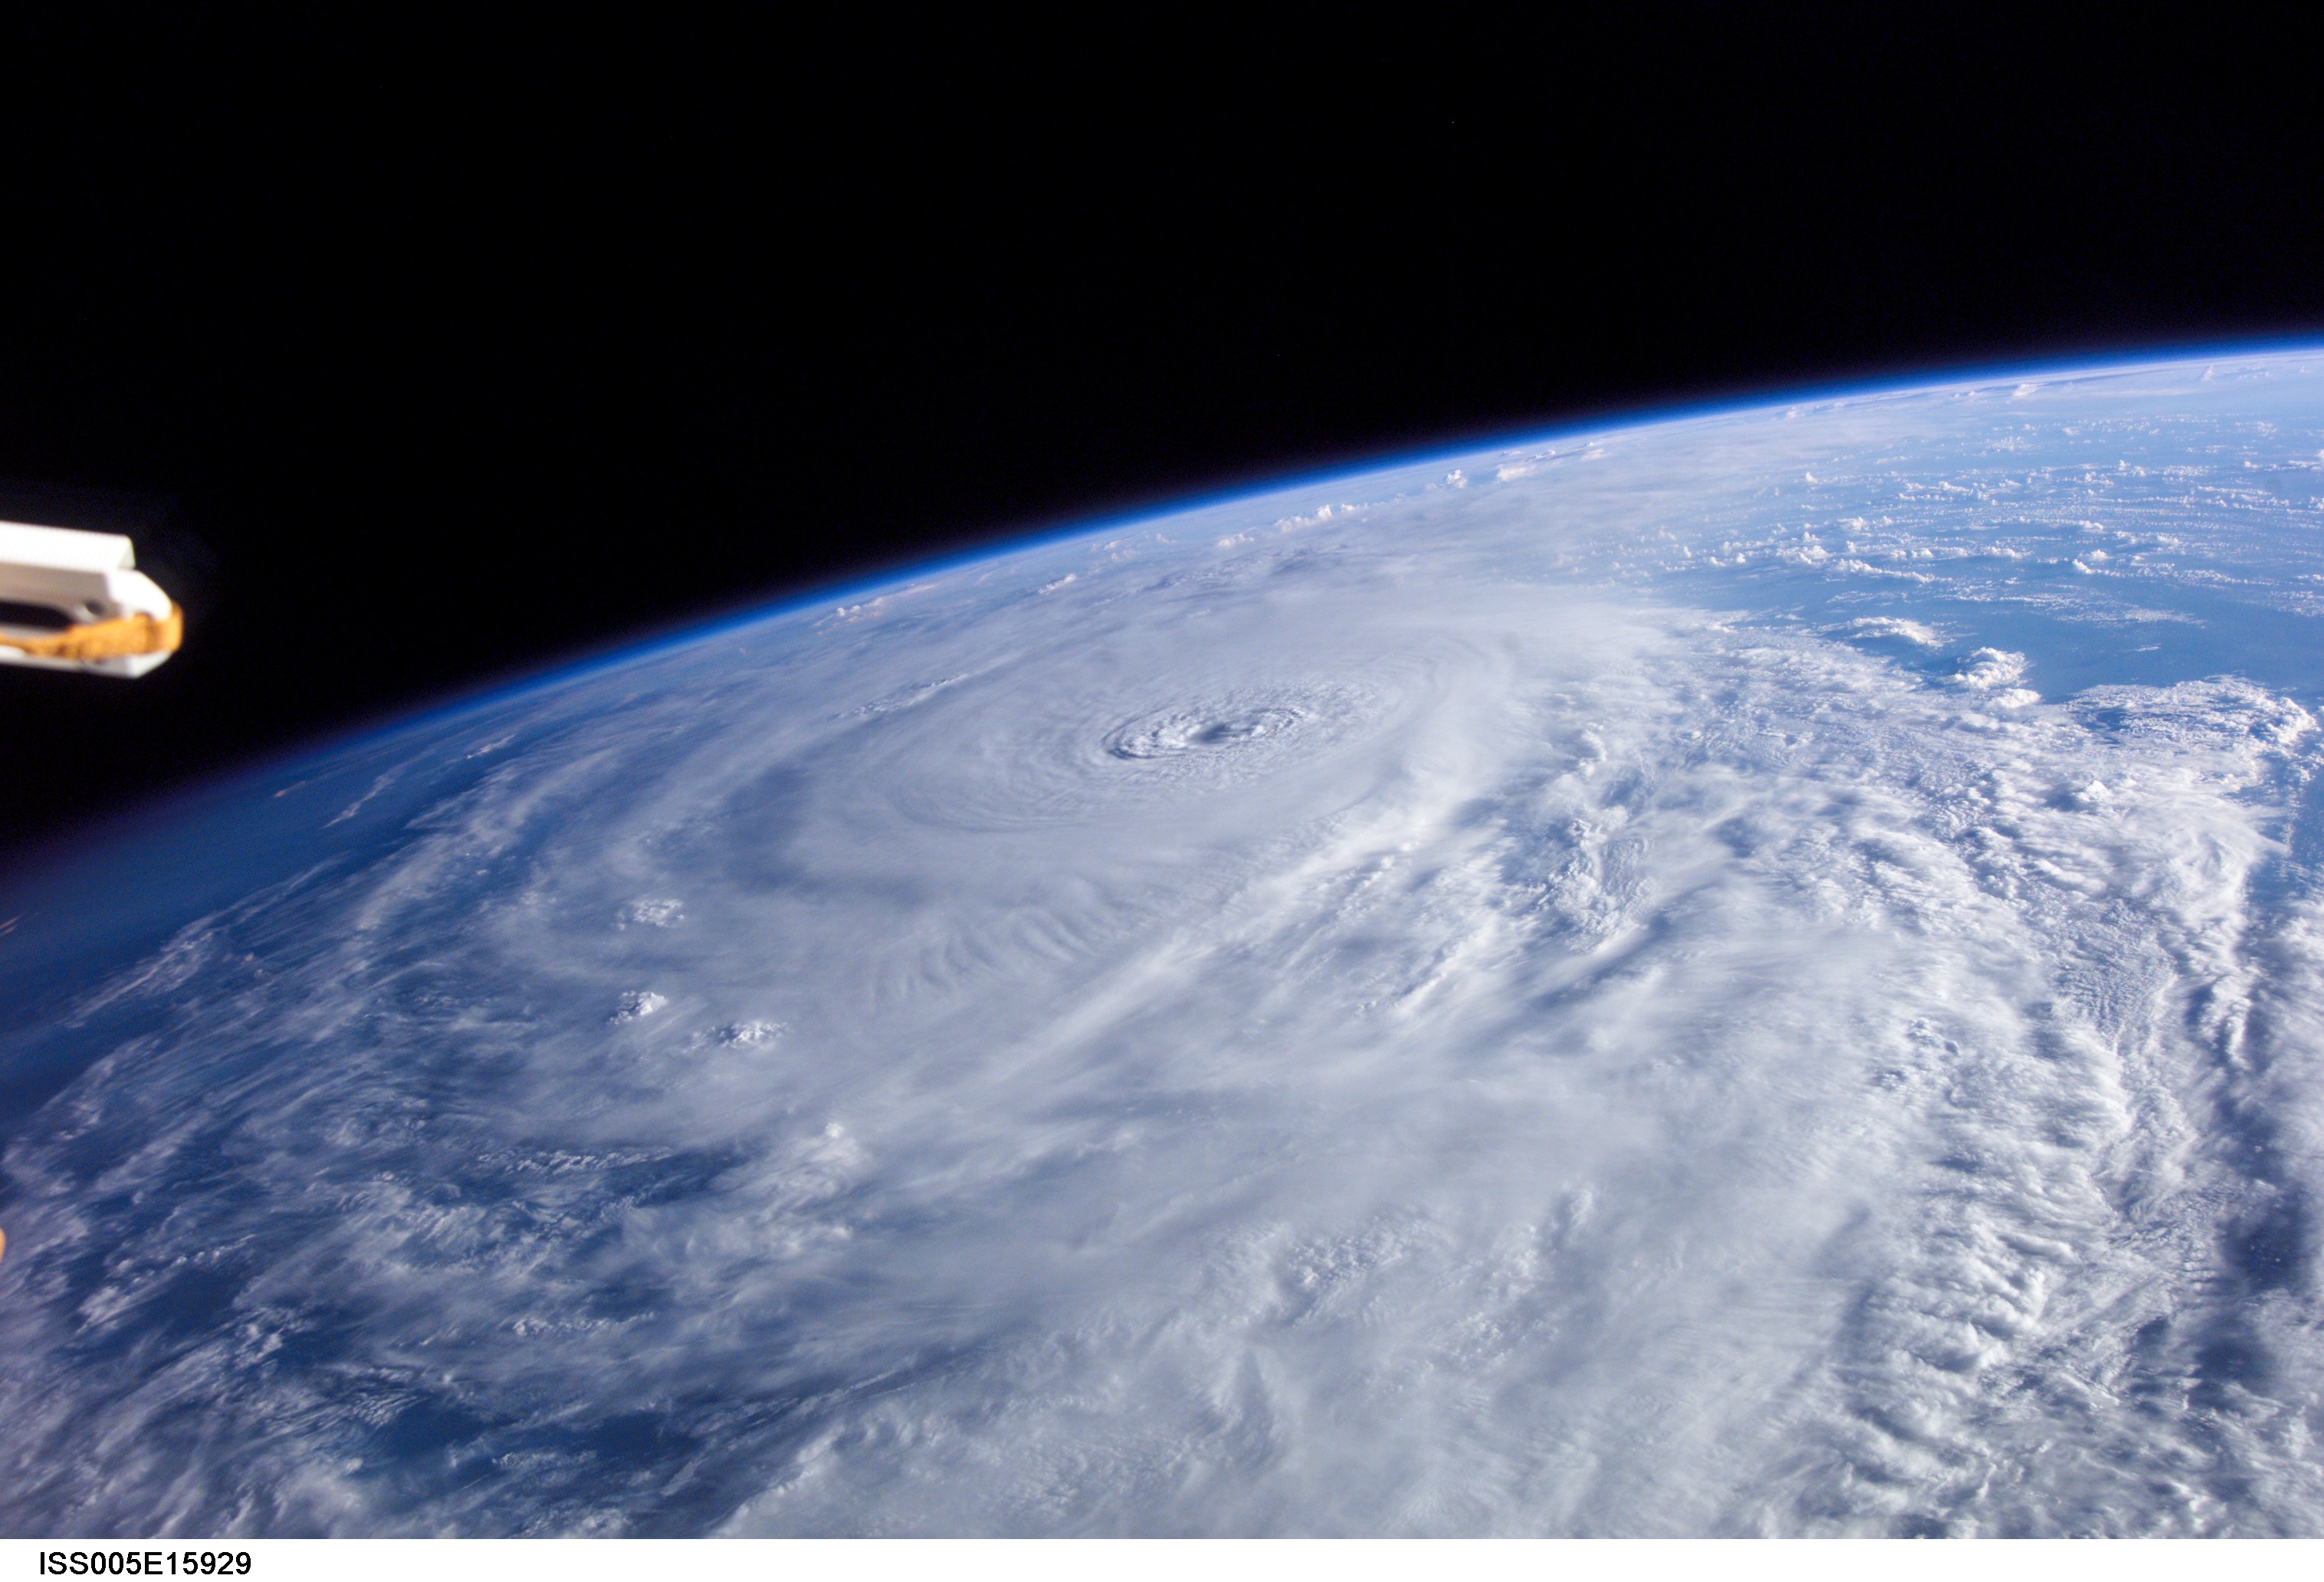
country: GULF OF MEXICO
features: PAN-HURRICANE LILI
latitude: 26.5
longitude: -90.5
